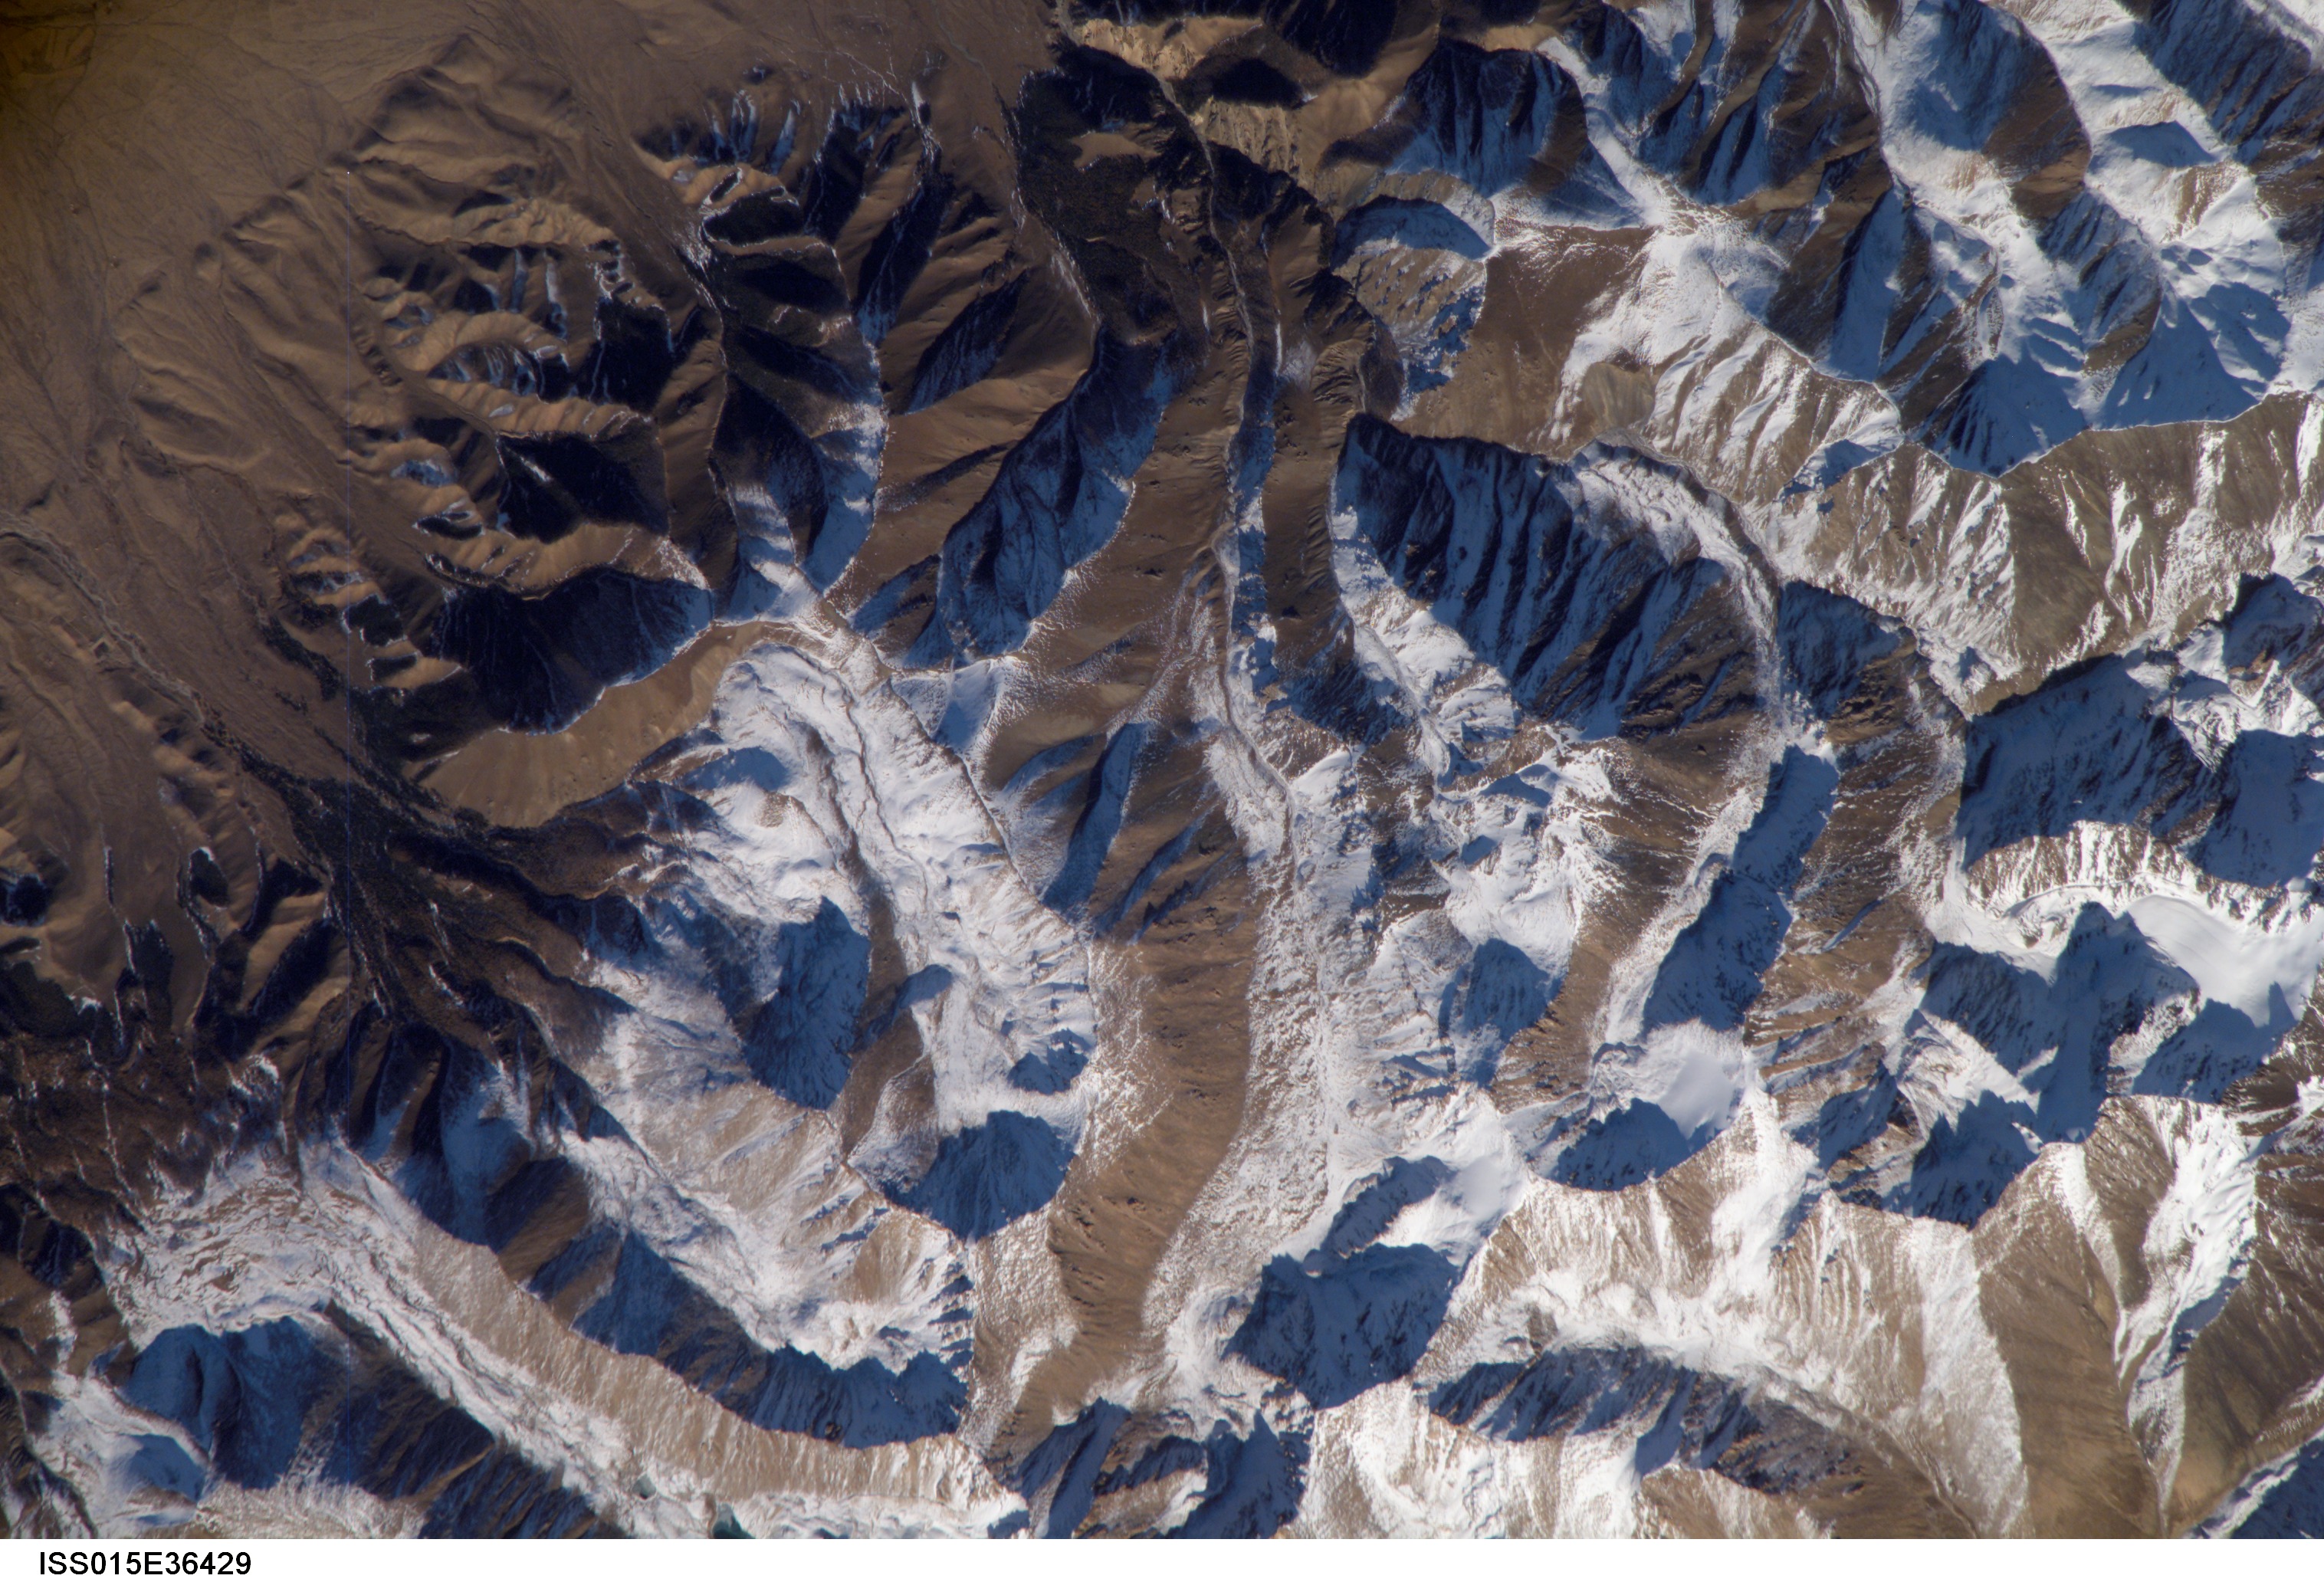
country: CHINA
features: PA-ERH-KU SHAN, SE OF BARKOL
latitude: 43.5
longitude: 93.2
